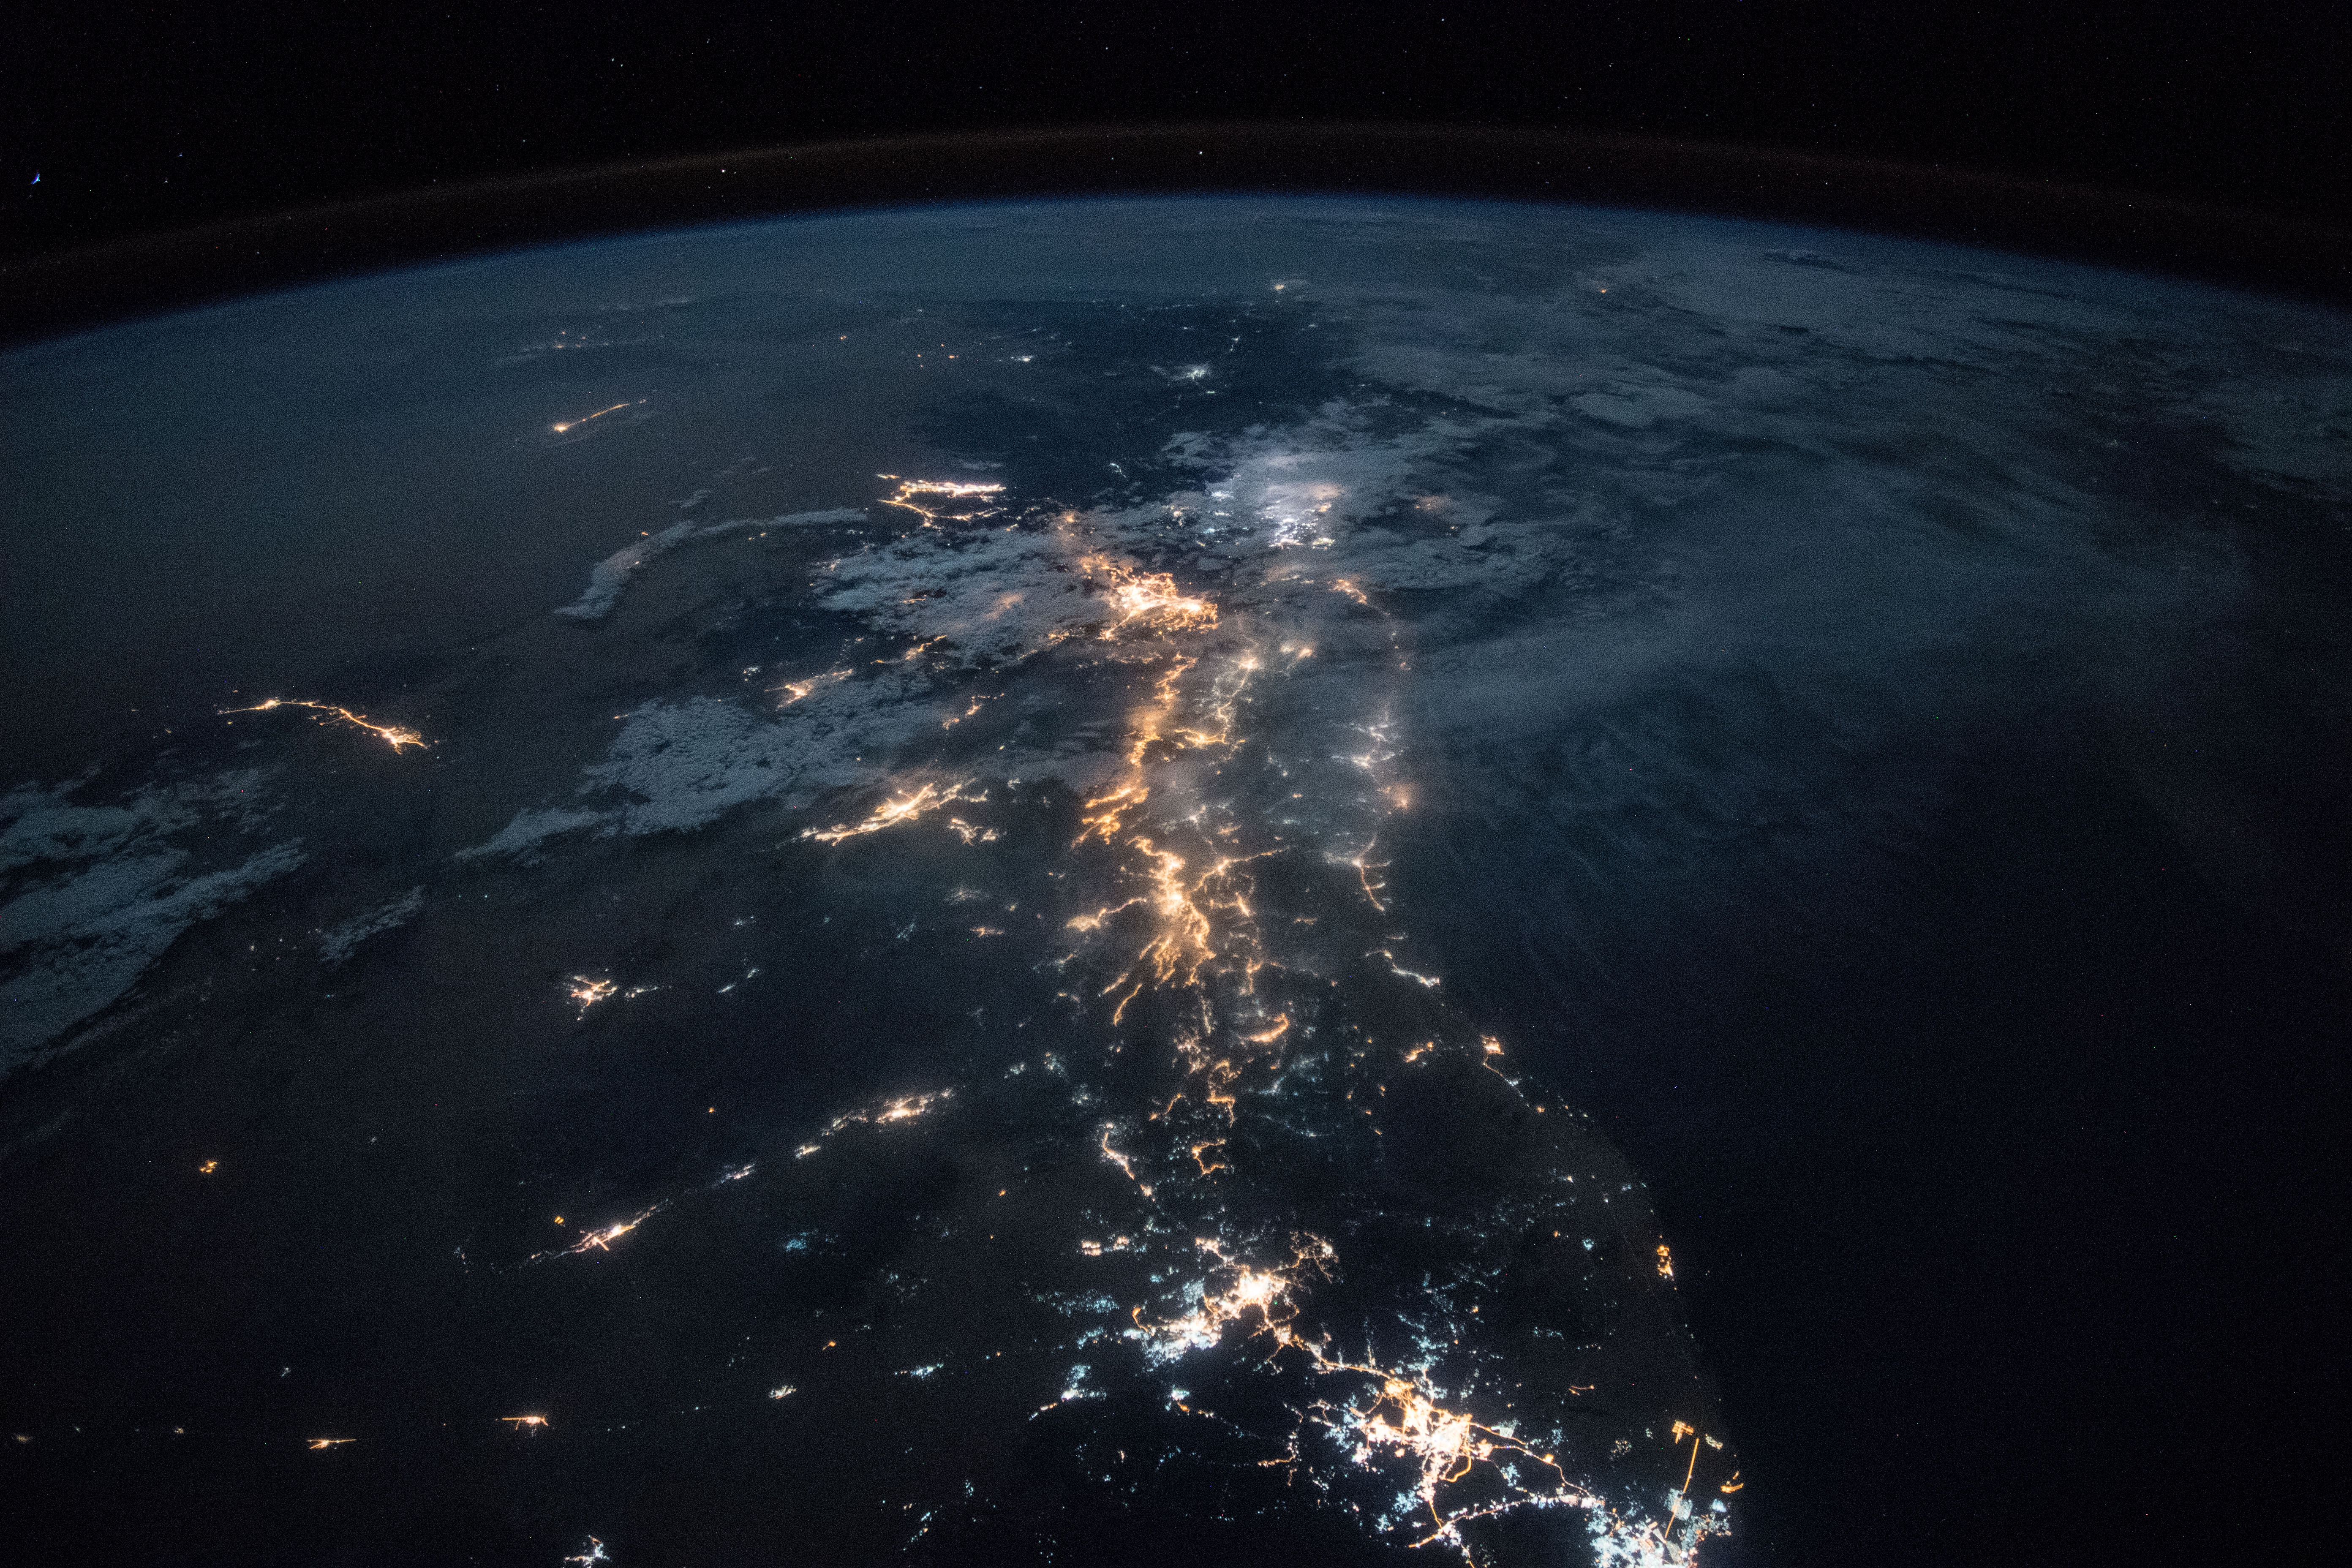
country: SAUDI ARABIA
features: BISHAH CITY, ASIR MOUNTAINS, RED SEA, ABHA CITY, JAZAN CITY, MUHAYIL CITY, BARIQ CITY, AL NAMAS CITY, GULF OF ADEN, NIGHT, EARTH LIMB
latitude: 19.5
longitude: 41.5
